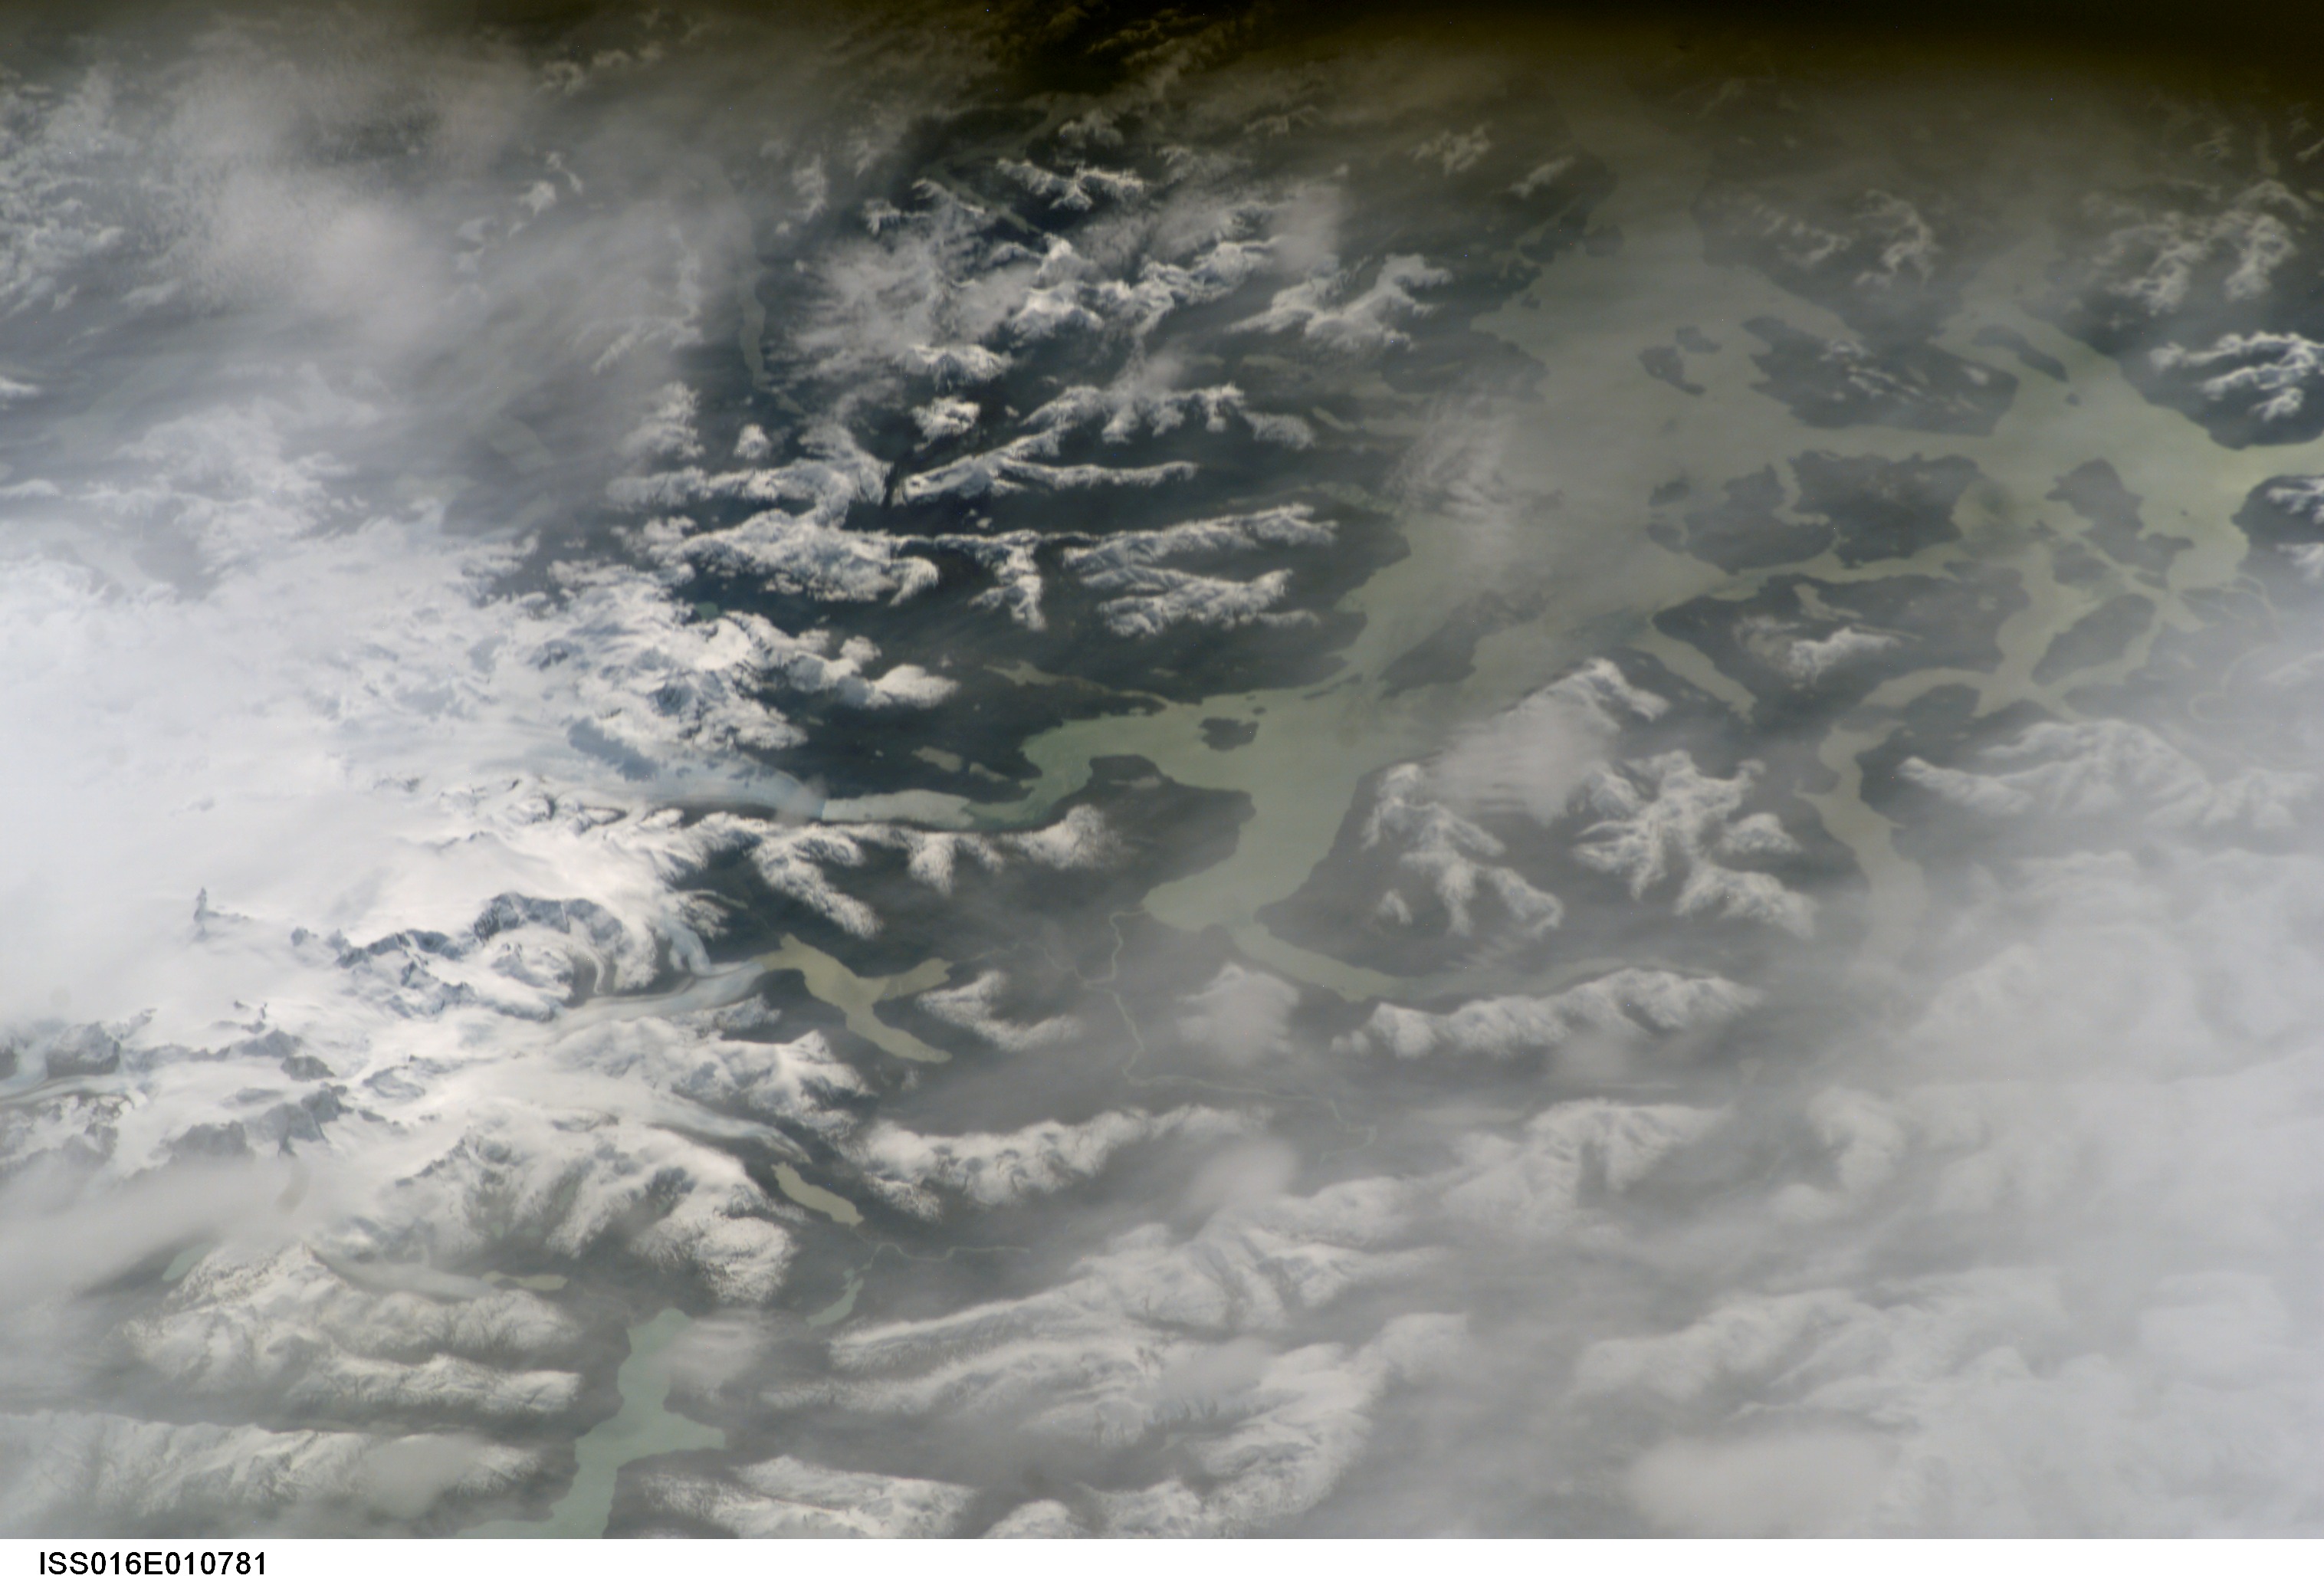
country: CHILE
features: N. S. PATAGONIAN ICE FIELD, FJ.
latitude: -48.0
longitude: -73.5
